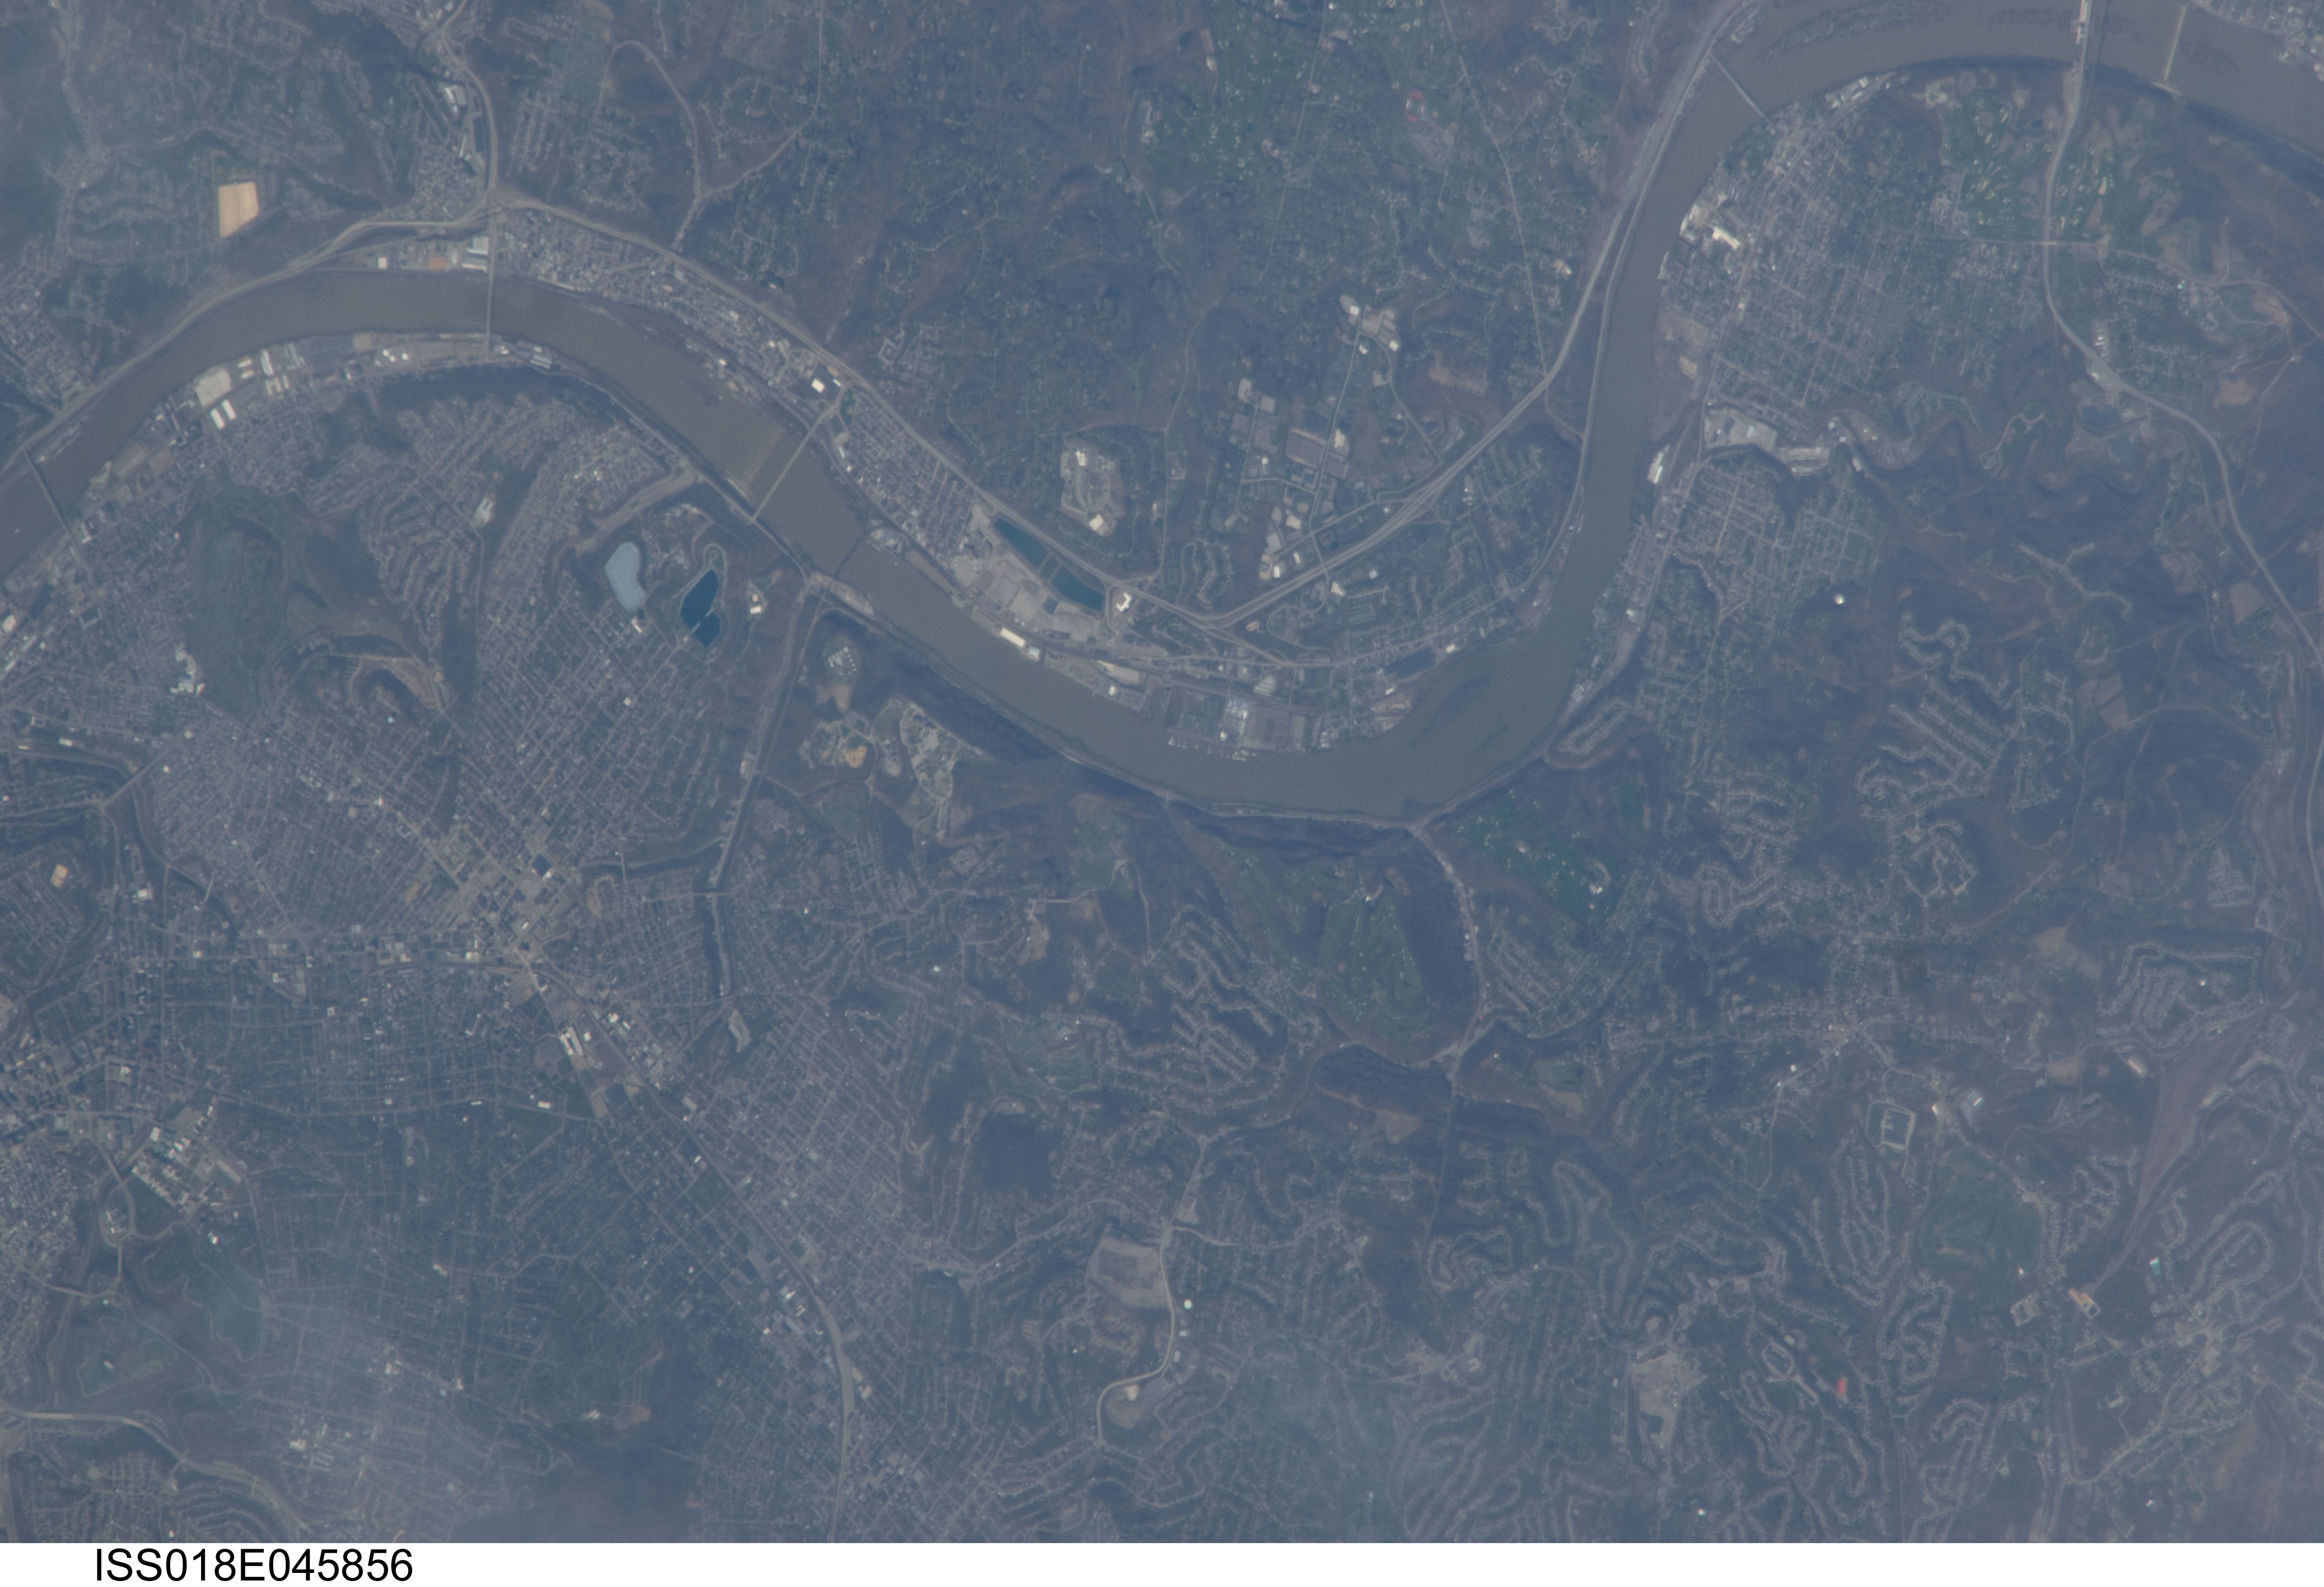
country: USA-PENNSYLVANIA
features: CARNEGIE L., BLAWNOX, OAKMONT
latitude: 40.5
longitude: -79.9
